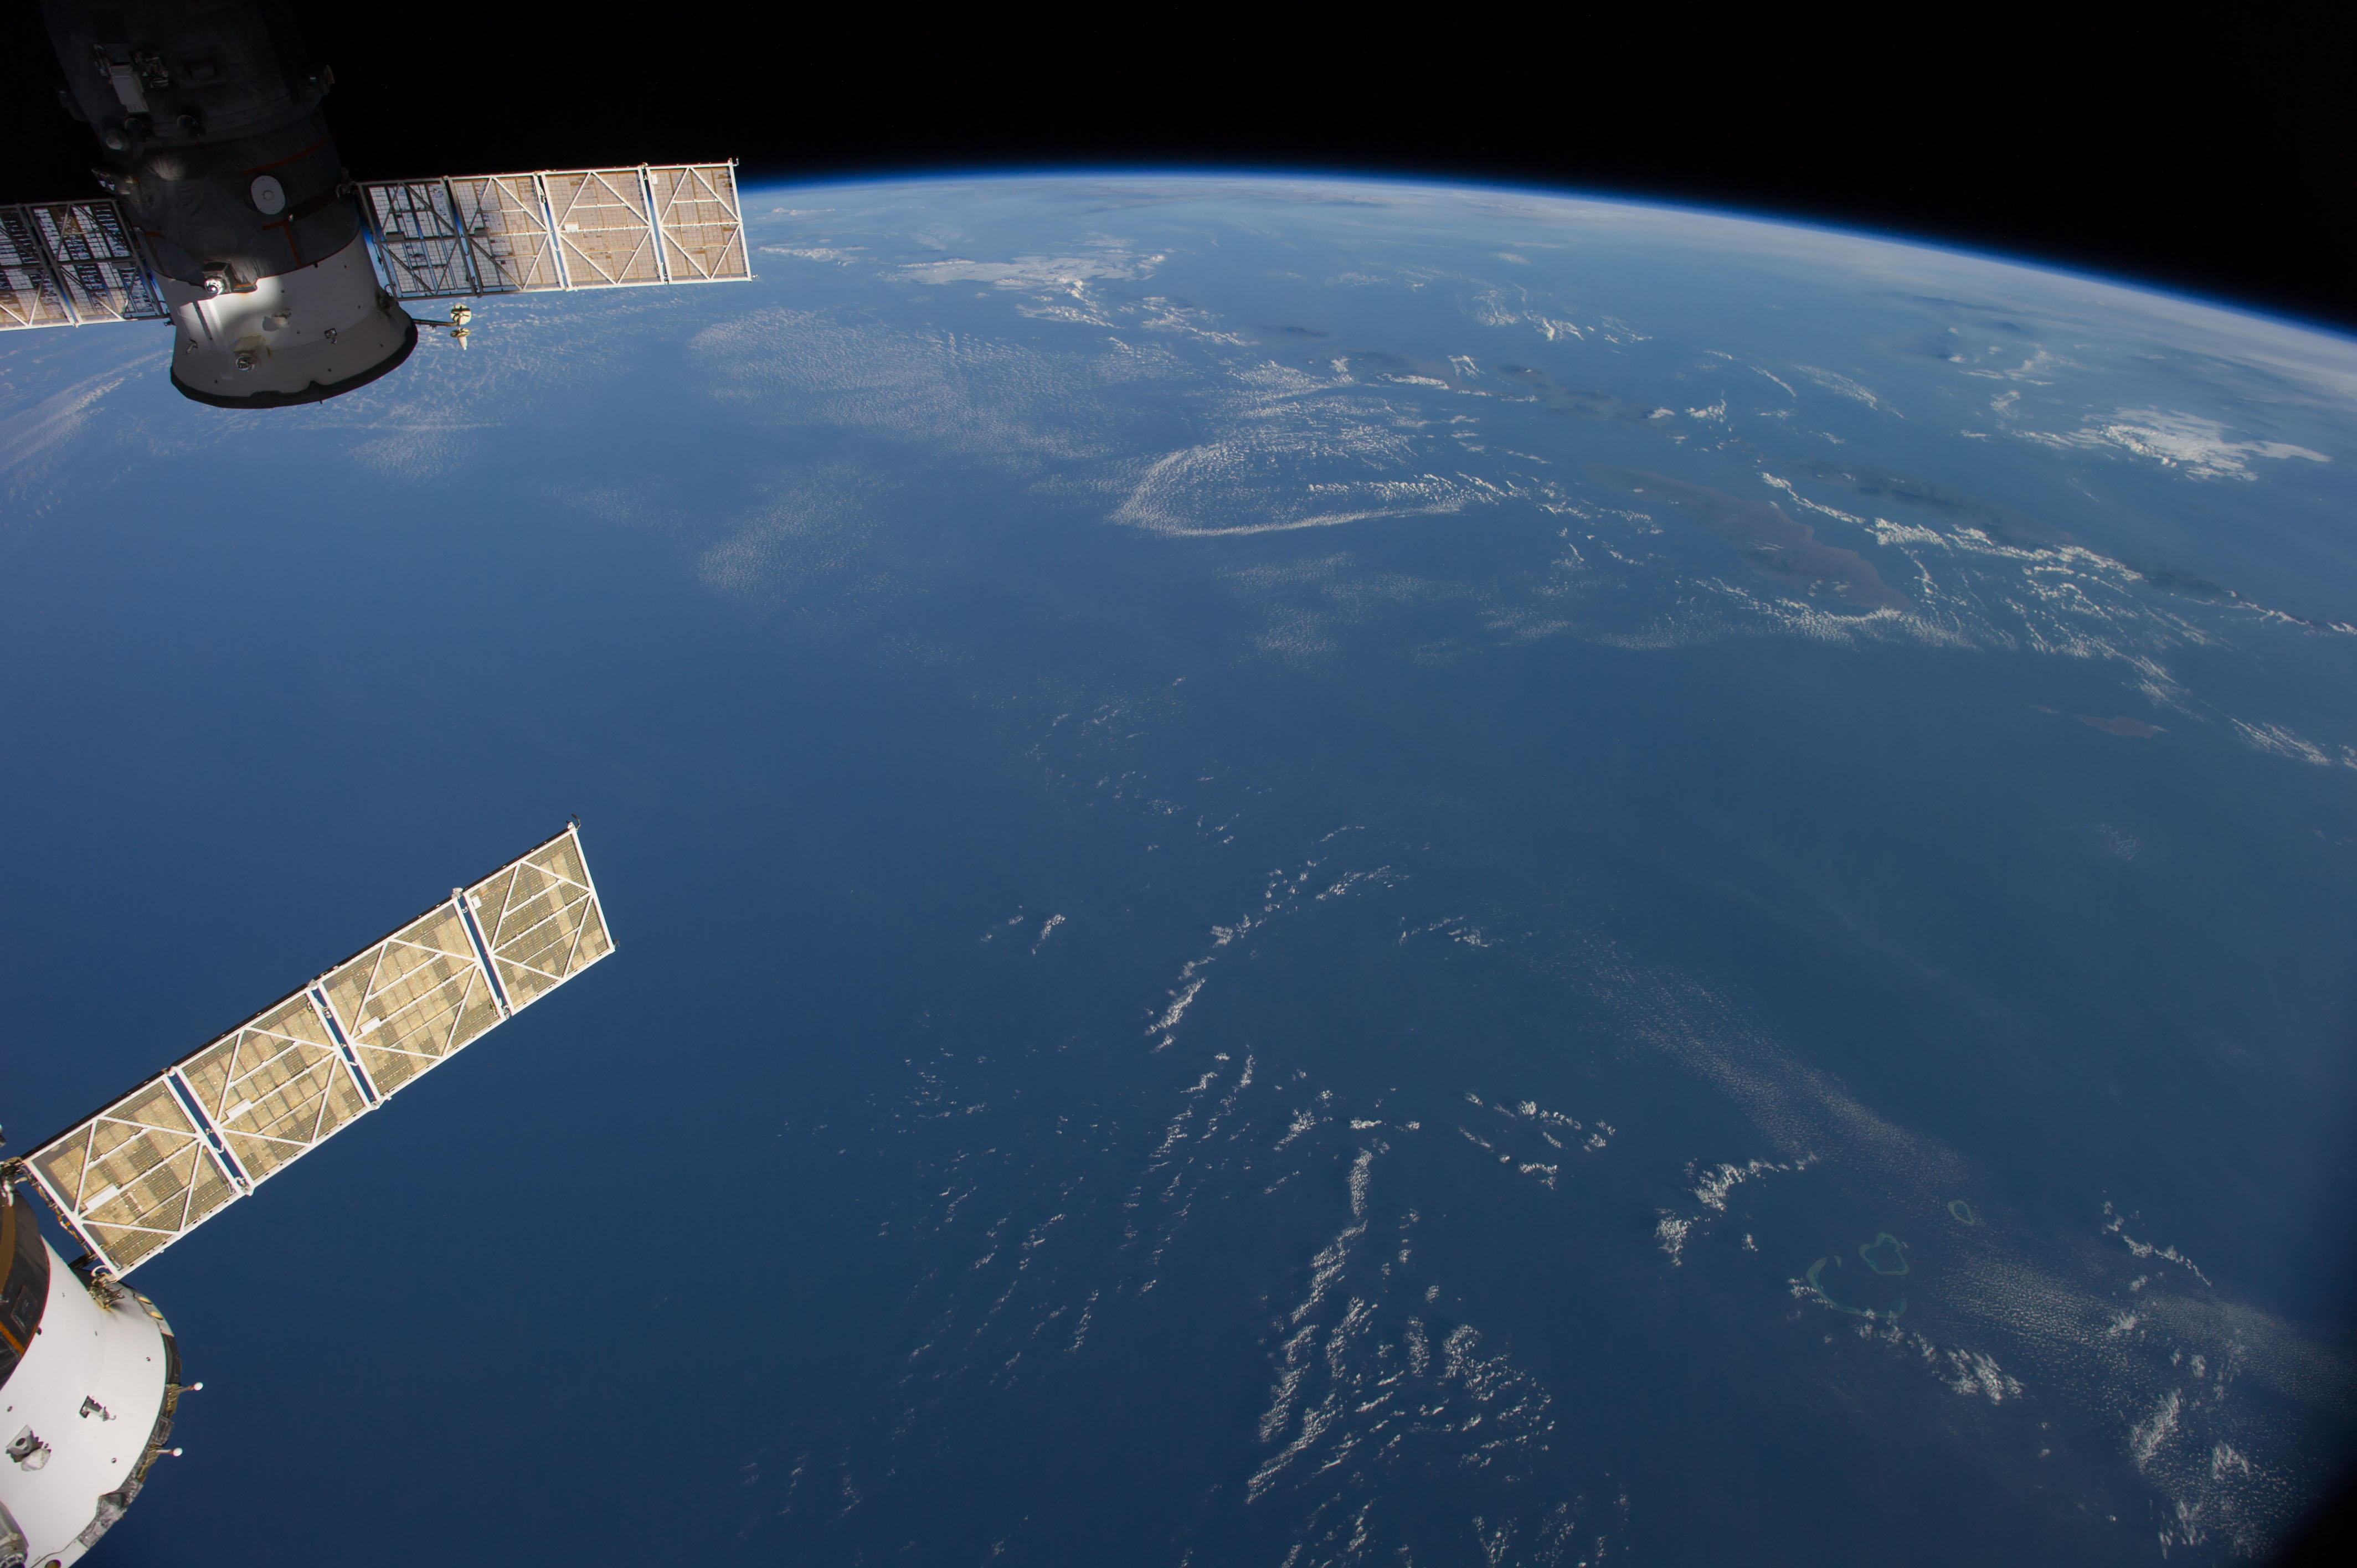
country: AUSTRALIA-WA
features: INDIAN O., JAVA S., BALI S., FLORES S., SAVU S., W. NUSA TENGGARA, E. NUSA TENGGARA, ATMOSPHERIC LIMB
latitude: -13.0
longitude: 117.5
